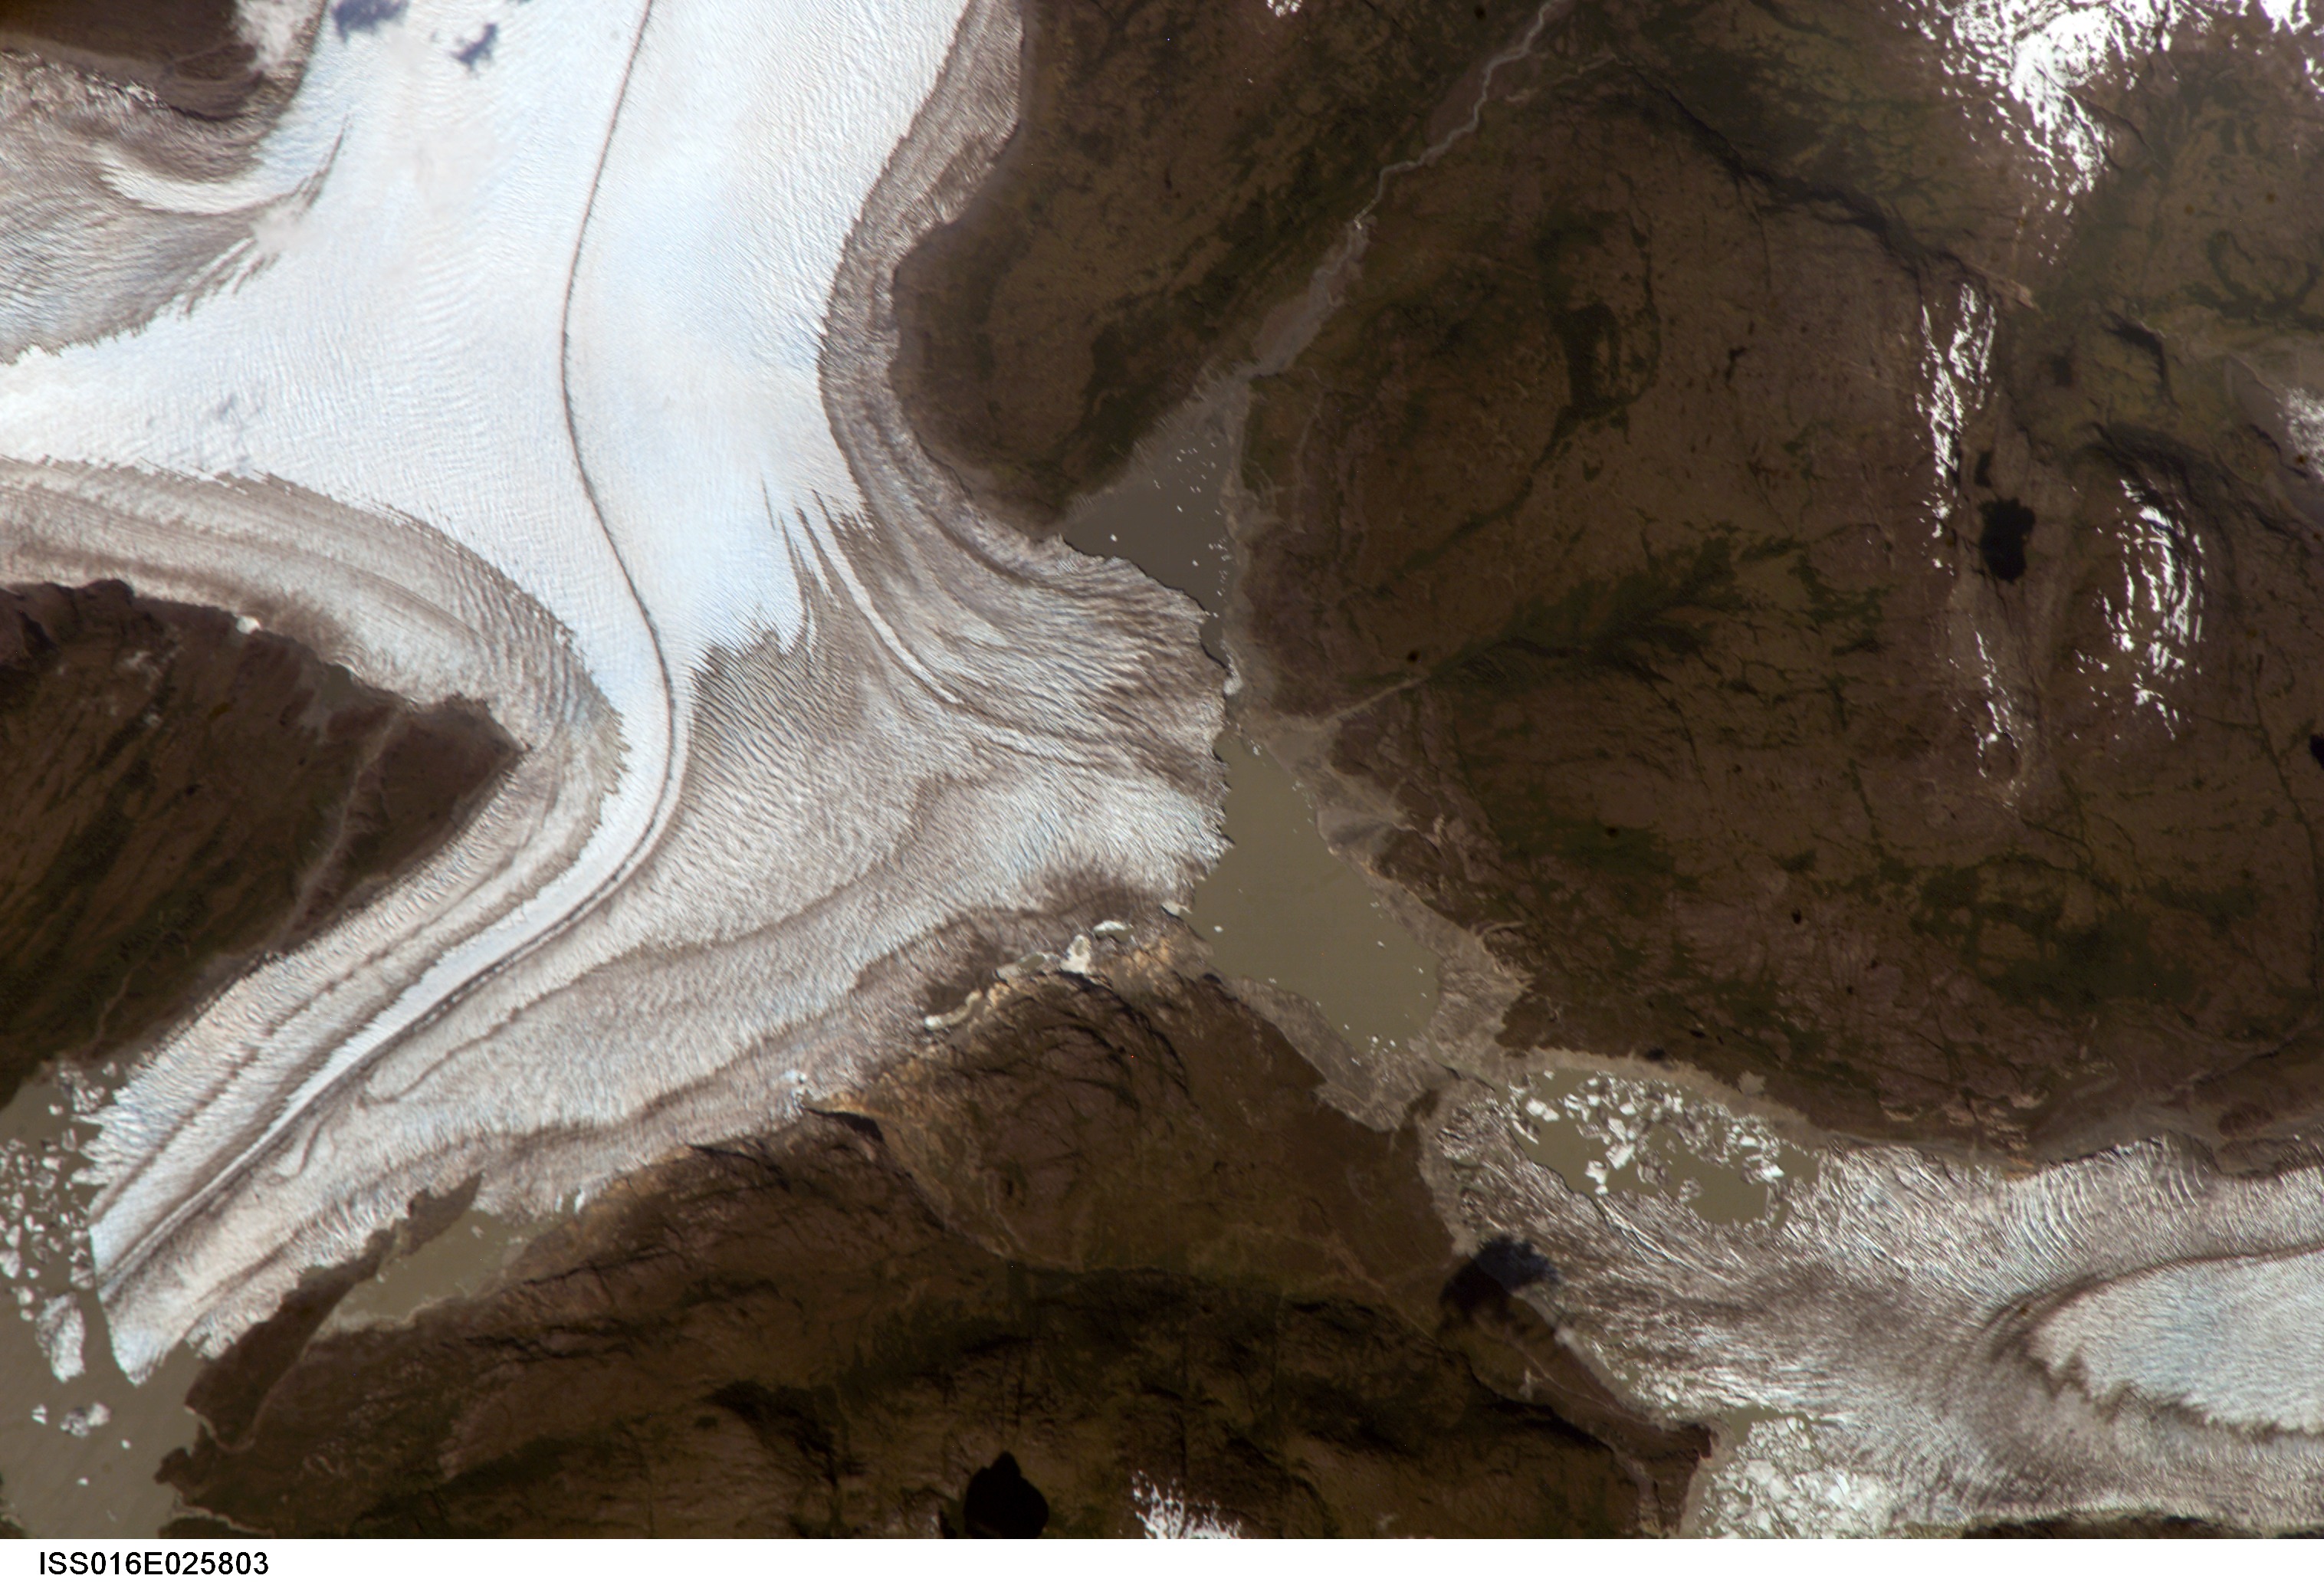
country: CHILE
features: BERNARDO GLACIER, TEMPANO GLACIER TERMINUS, MORAINES, ICE
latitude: -48.7
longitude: -73.9
